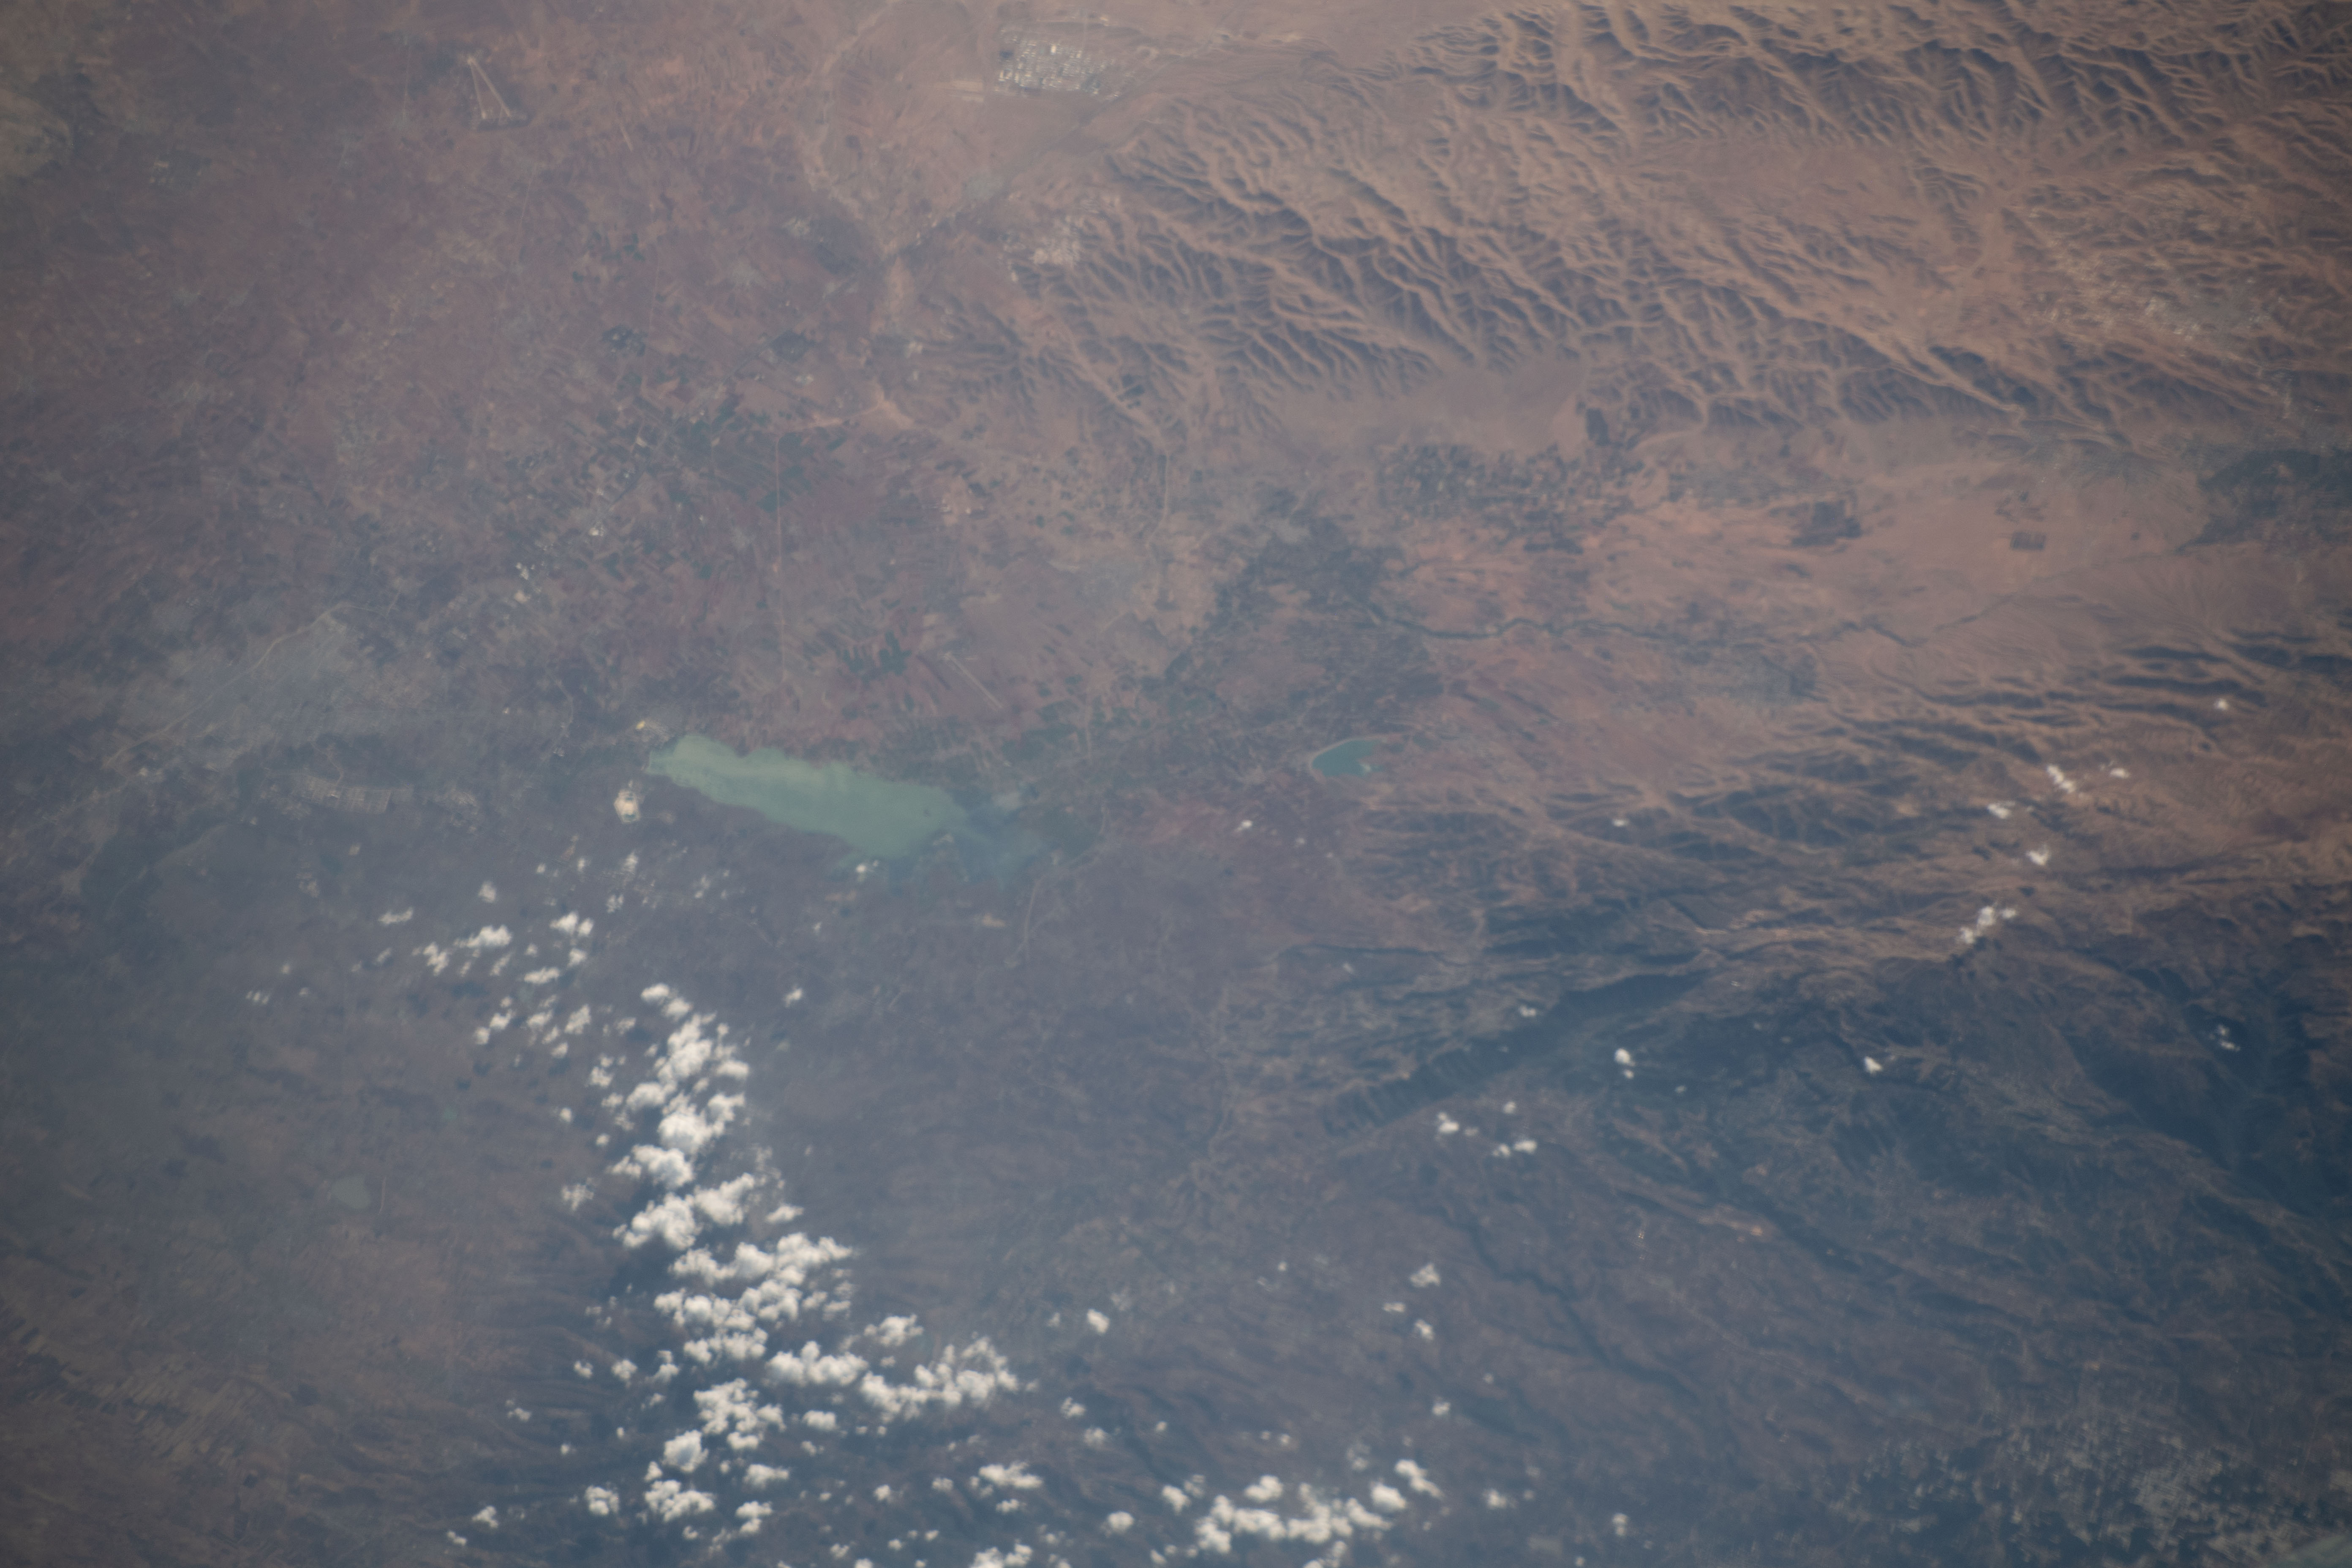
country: SYRIA
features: LEBANON MOUNTAINS, QATTINAH LAKE
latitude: 34.6
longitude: 36.5
